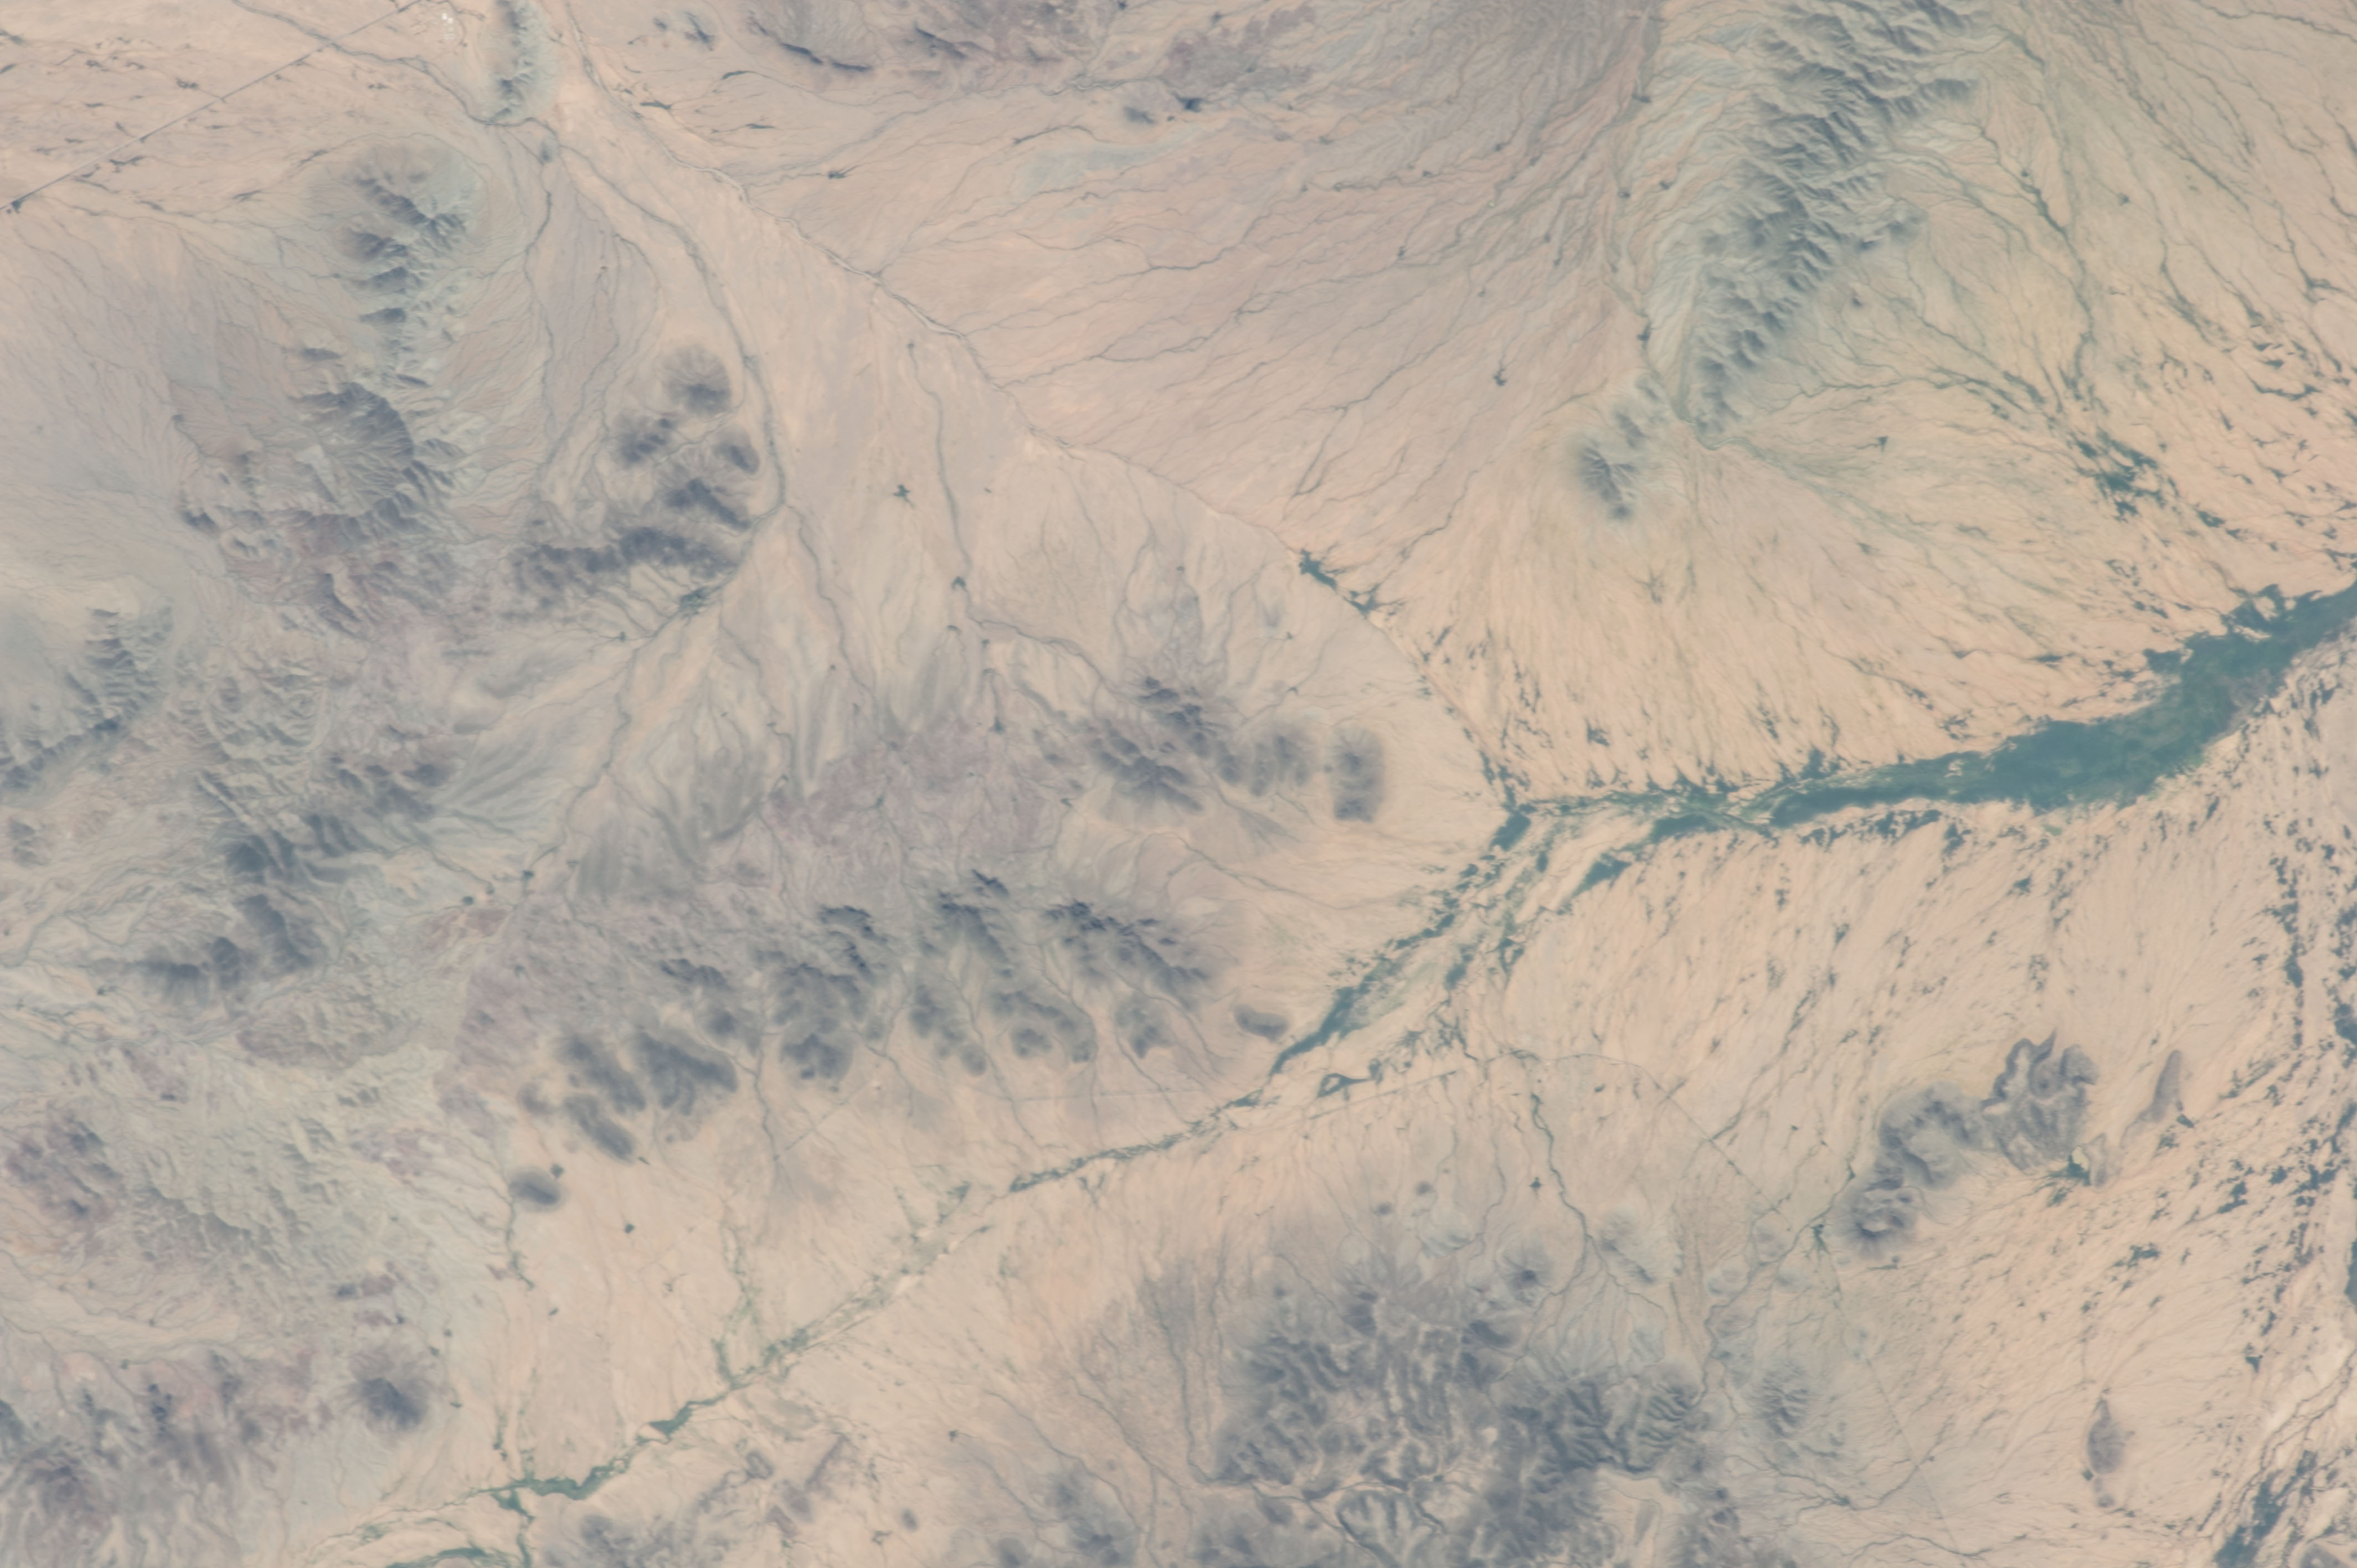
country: USA-ARIZONA
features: QUIJOTOA V., WINDOW V., SANTA ROSA V., MTS., DES. DRAIN.
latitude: 32.4
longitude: -112.3
